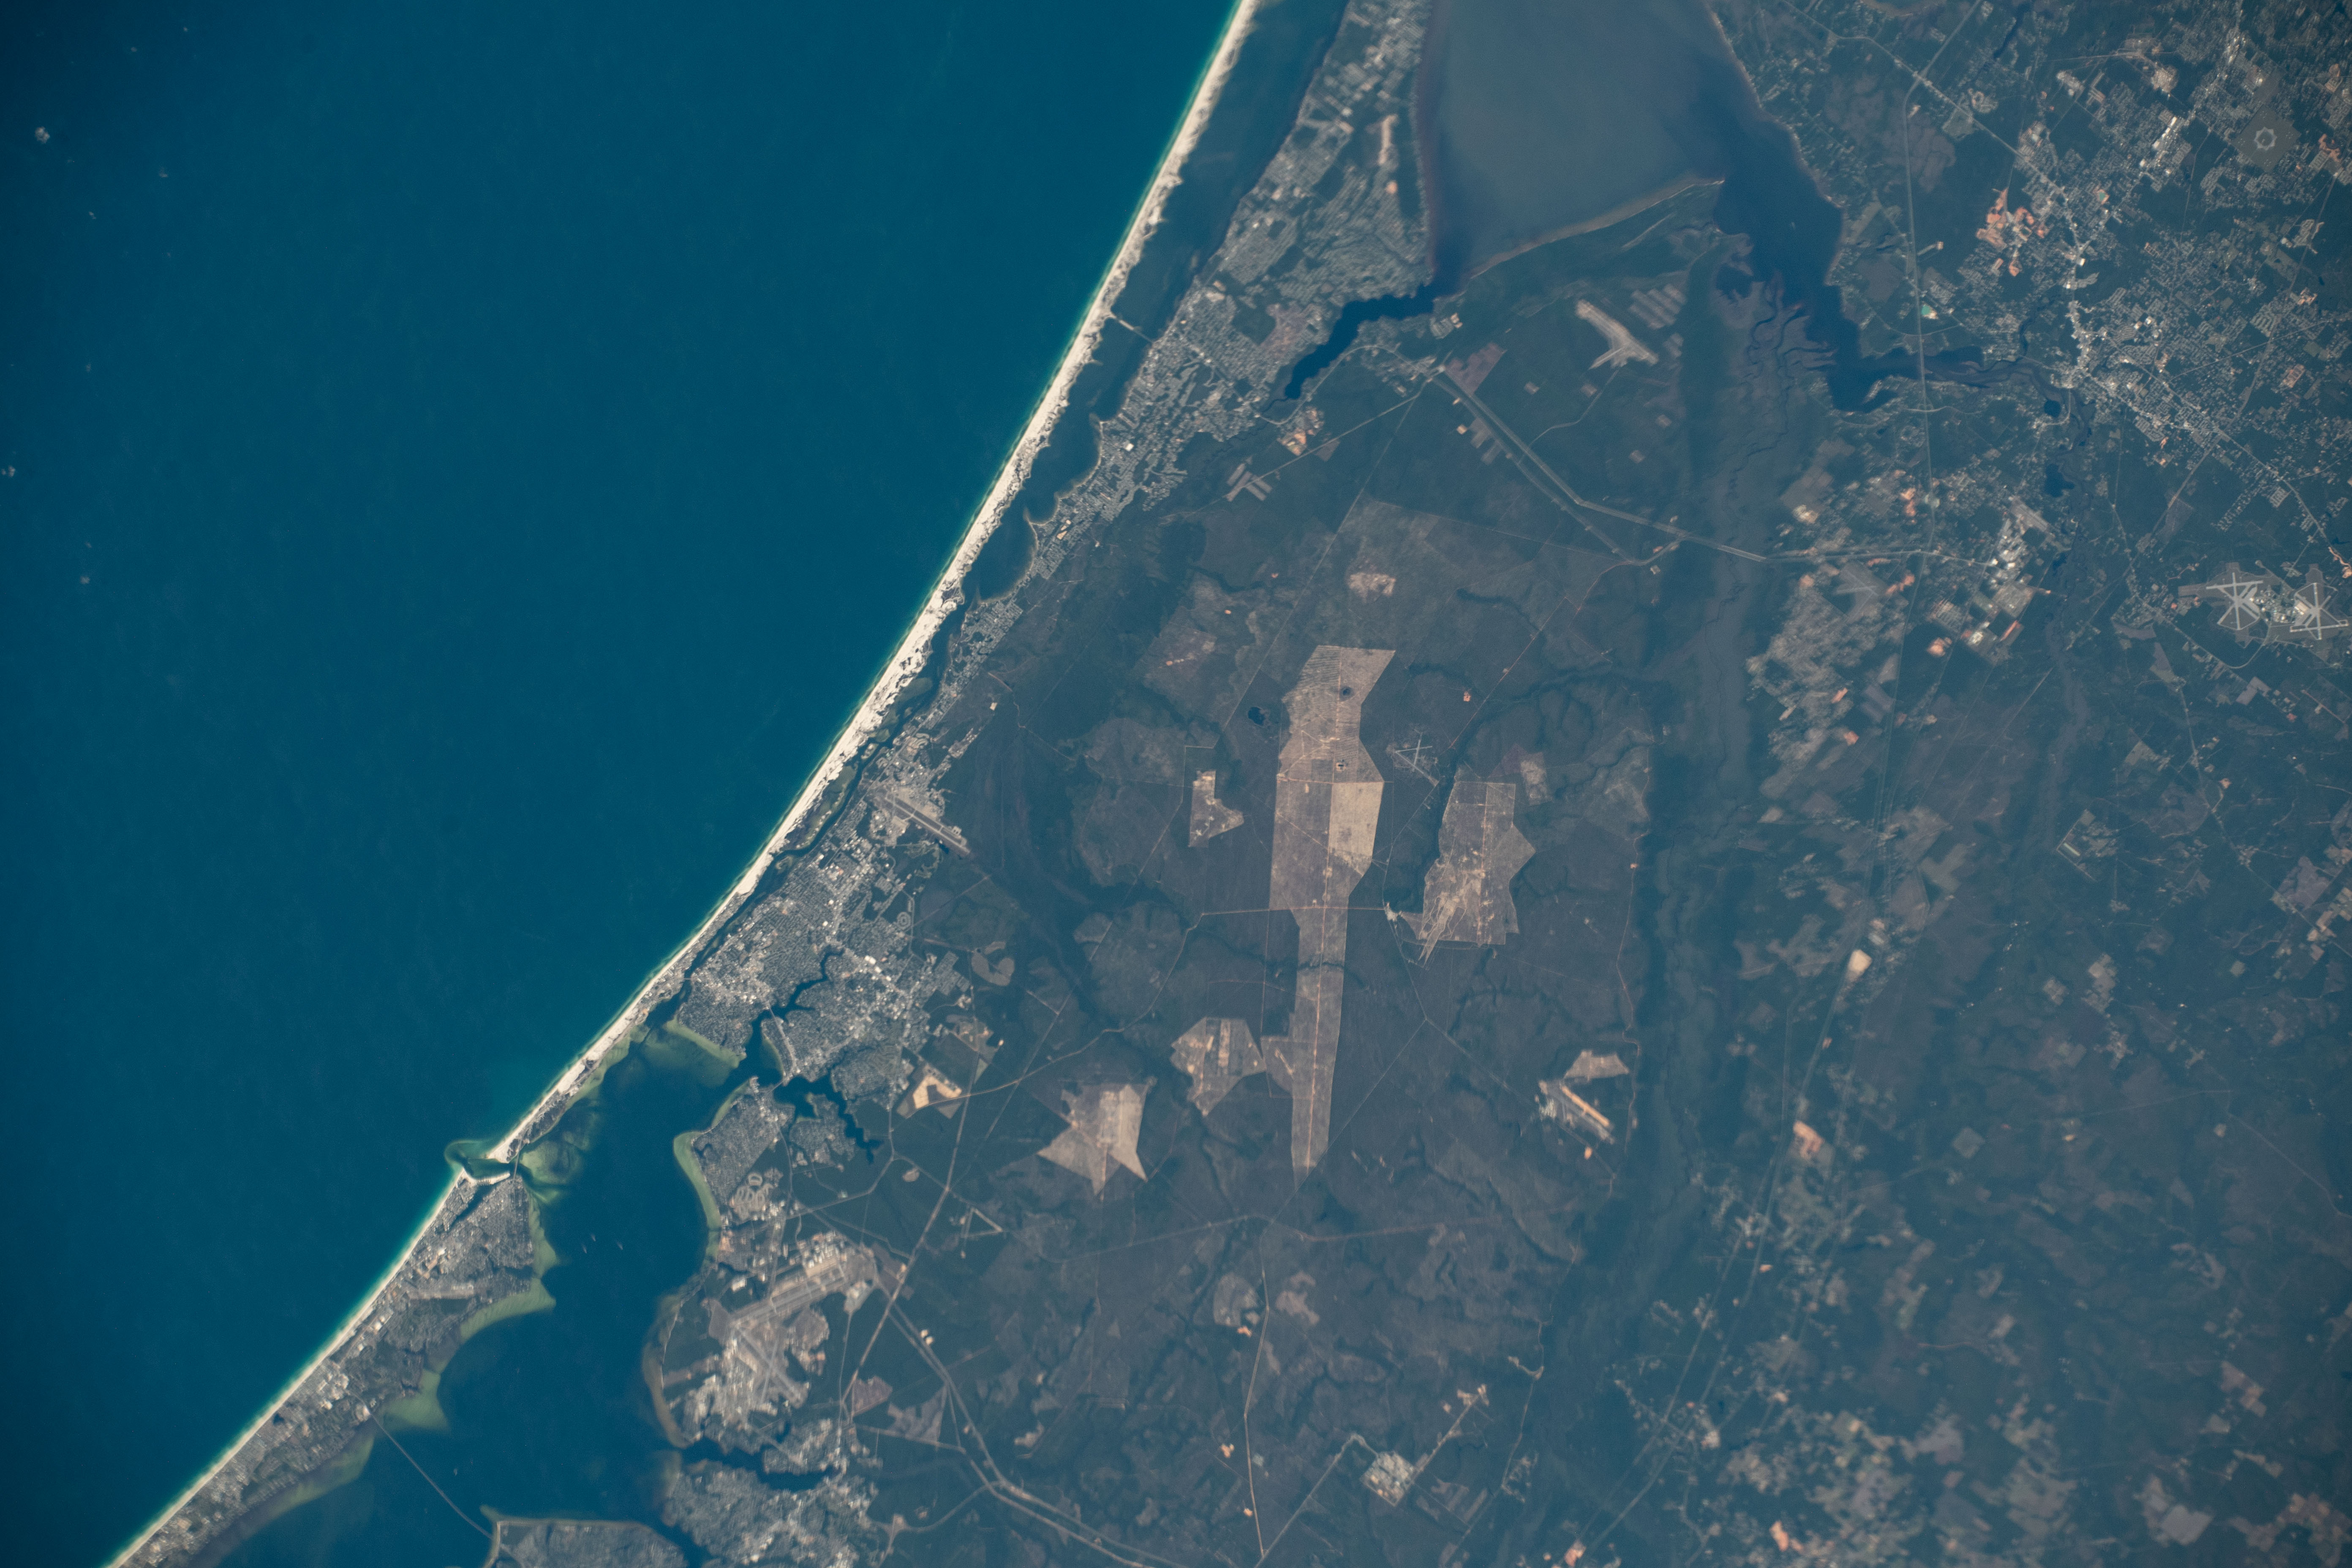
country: USA-FLORIDA
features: CHOCTAWHATCHEE BAY, SANTA ROSA BEACH, EAST BAY, FORT WALTON BEACH
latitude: 30.5
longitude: -86.8
